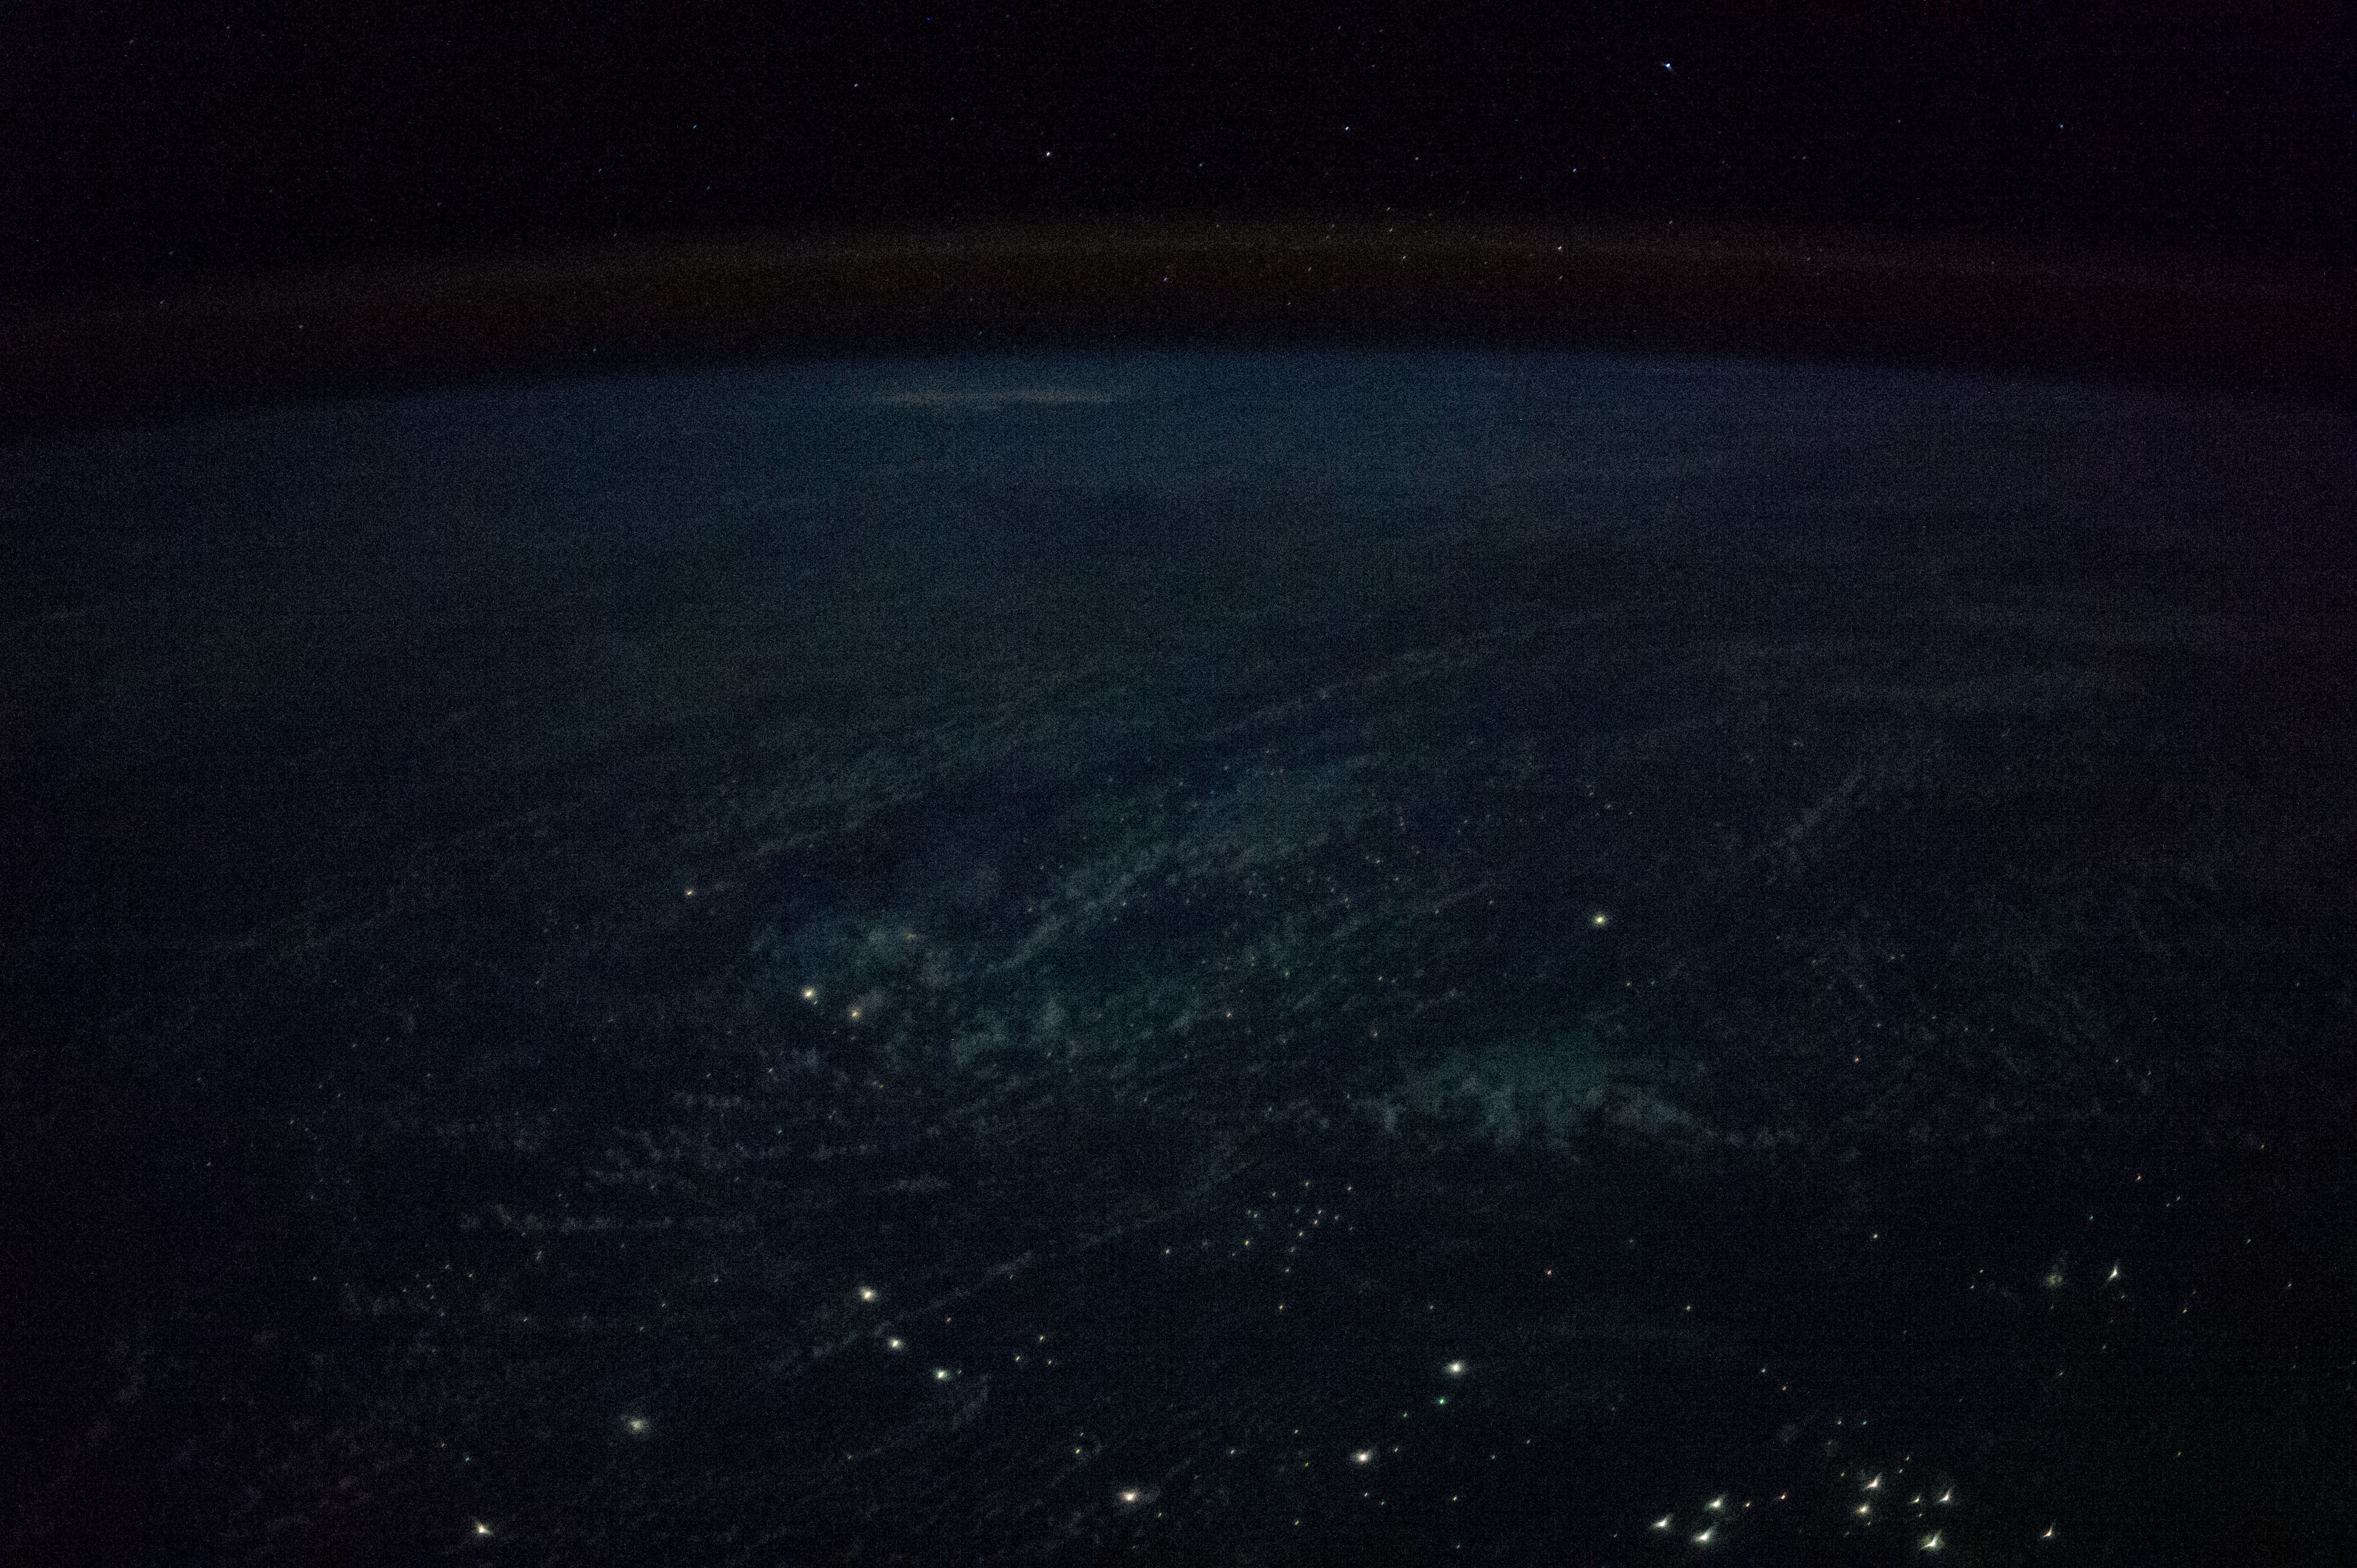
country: SOUTH CHINA SEA
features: SOUTH CHINA SEA, ATMOSPHERIC LIMB
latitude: 12.6
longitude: 113.7
